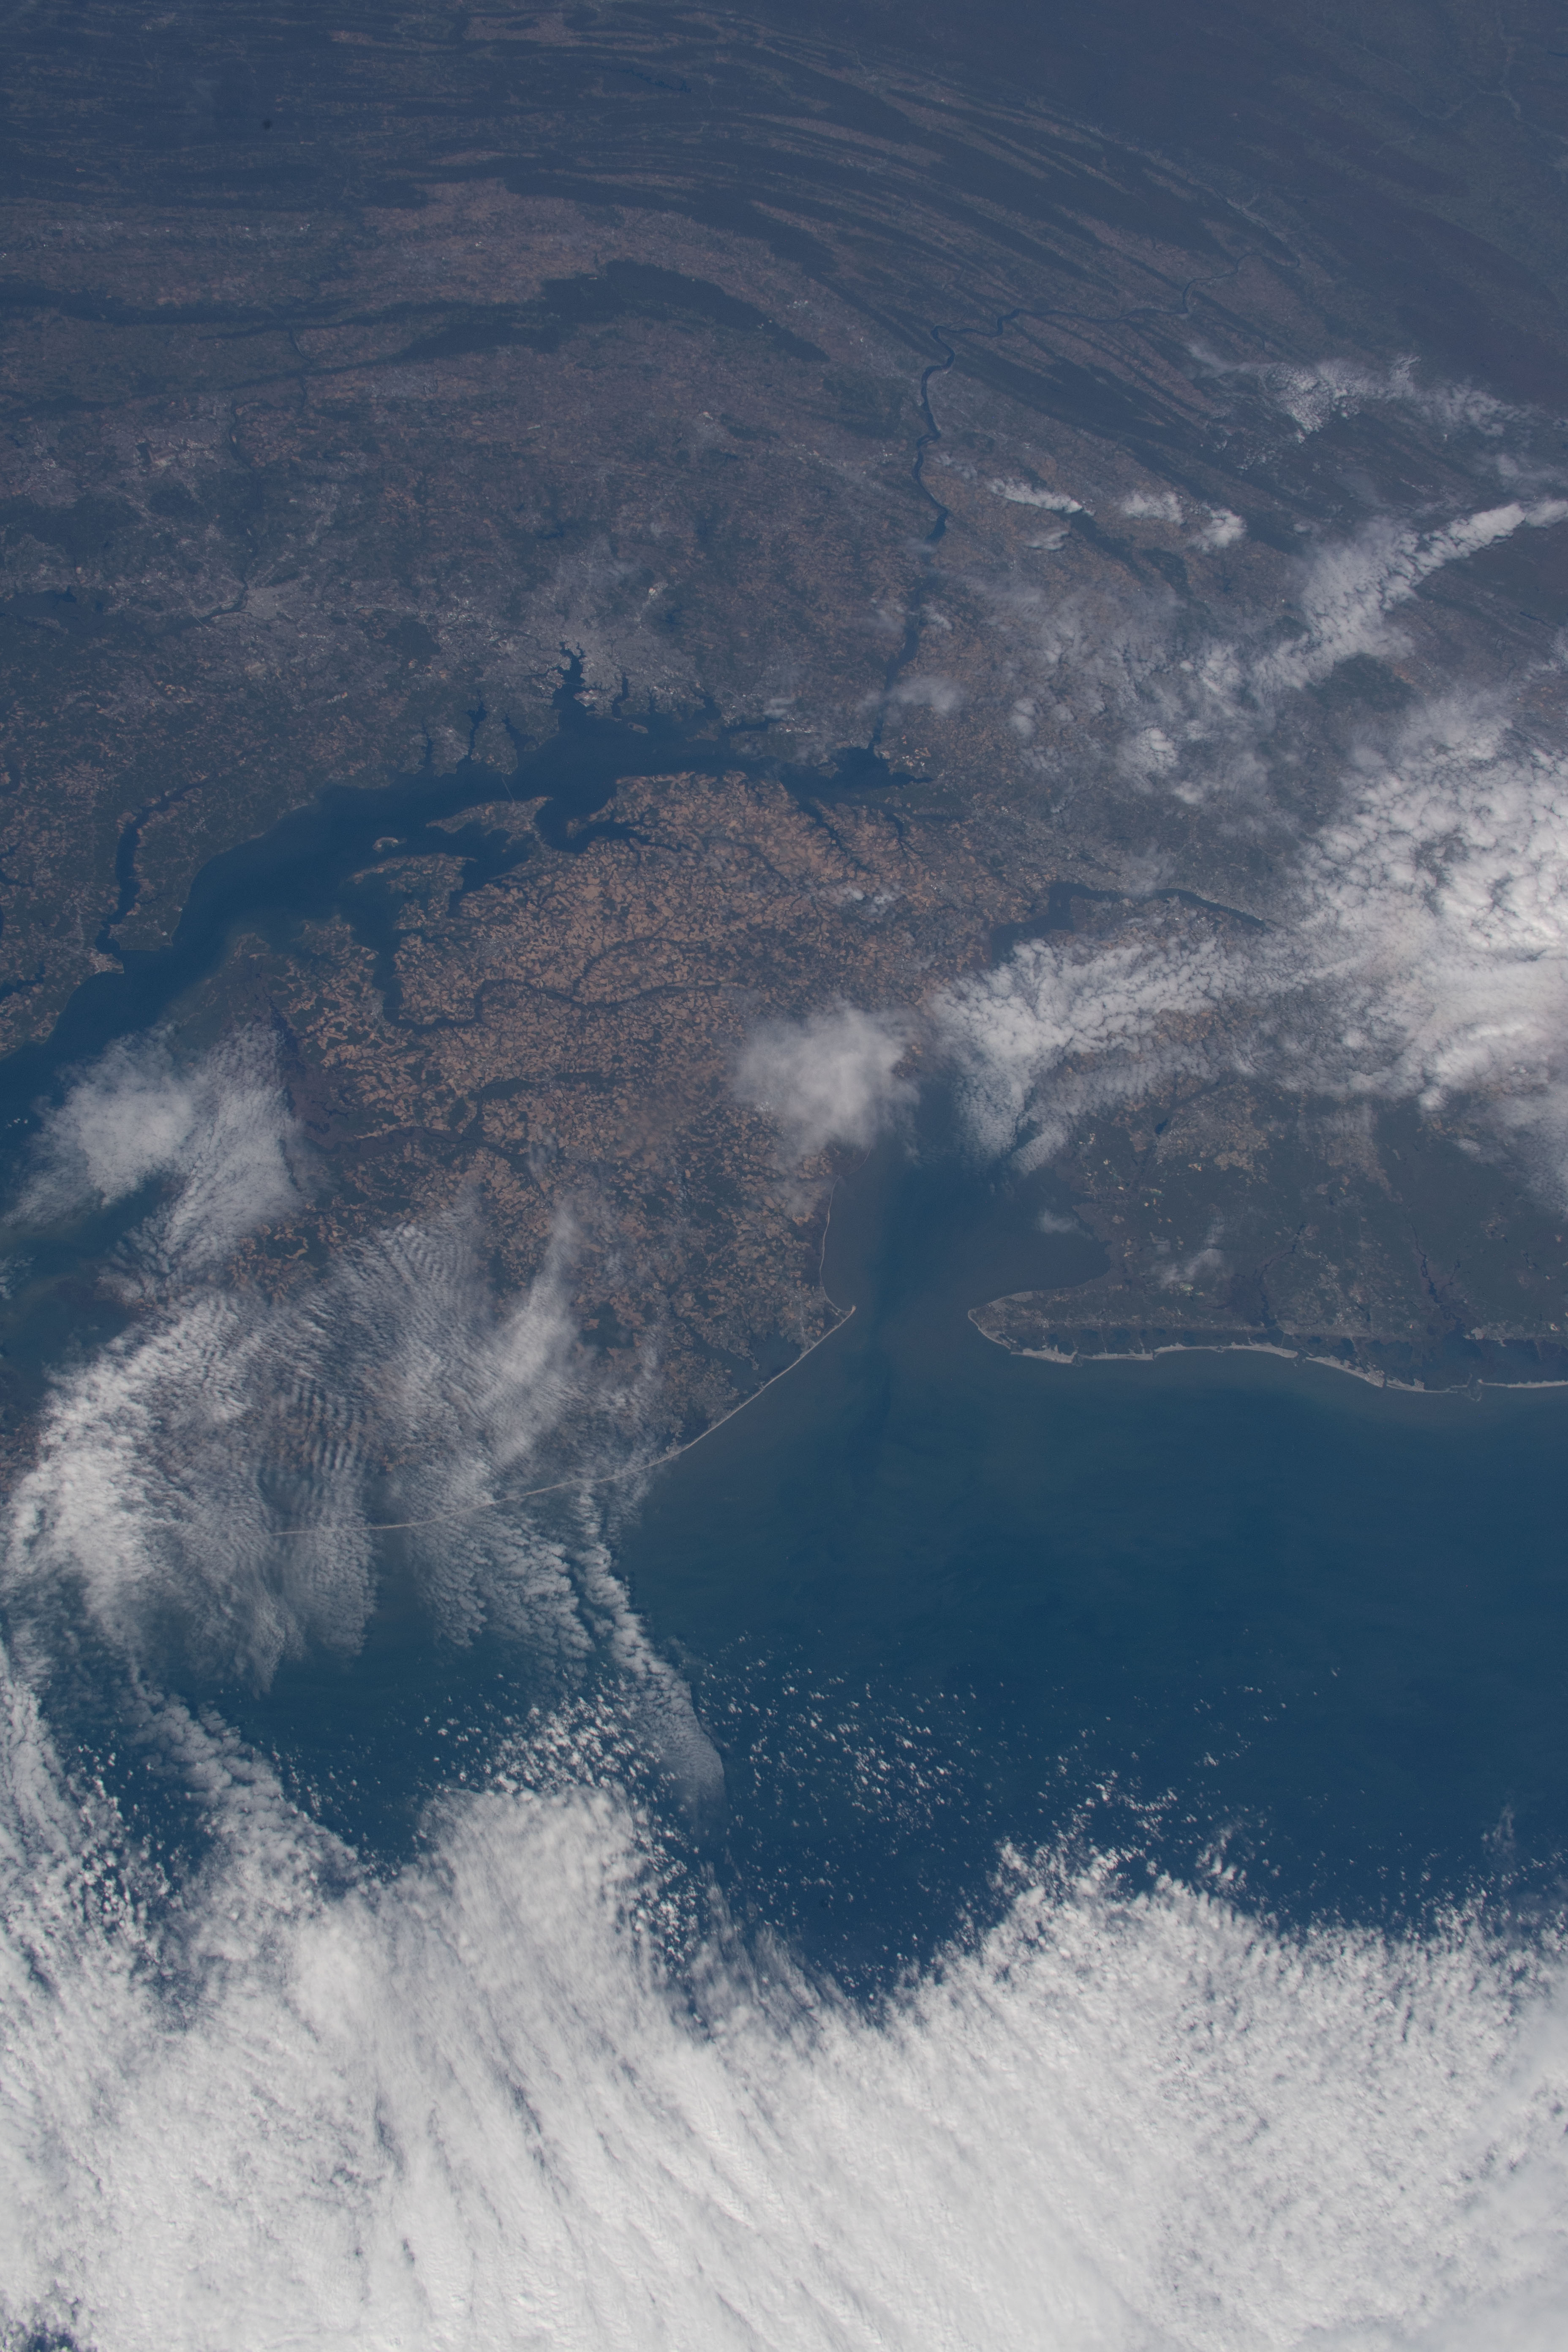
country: USA-DELAWARE
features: DELAWARE BAY, CHESAPEAKE BAY, ATLANTIC OCEAN
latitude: 39.0
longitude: -75.5
